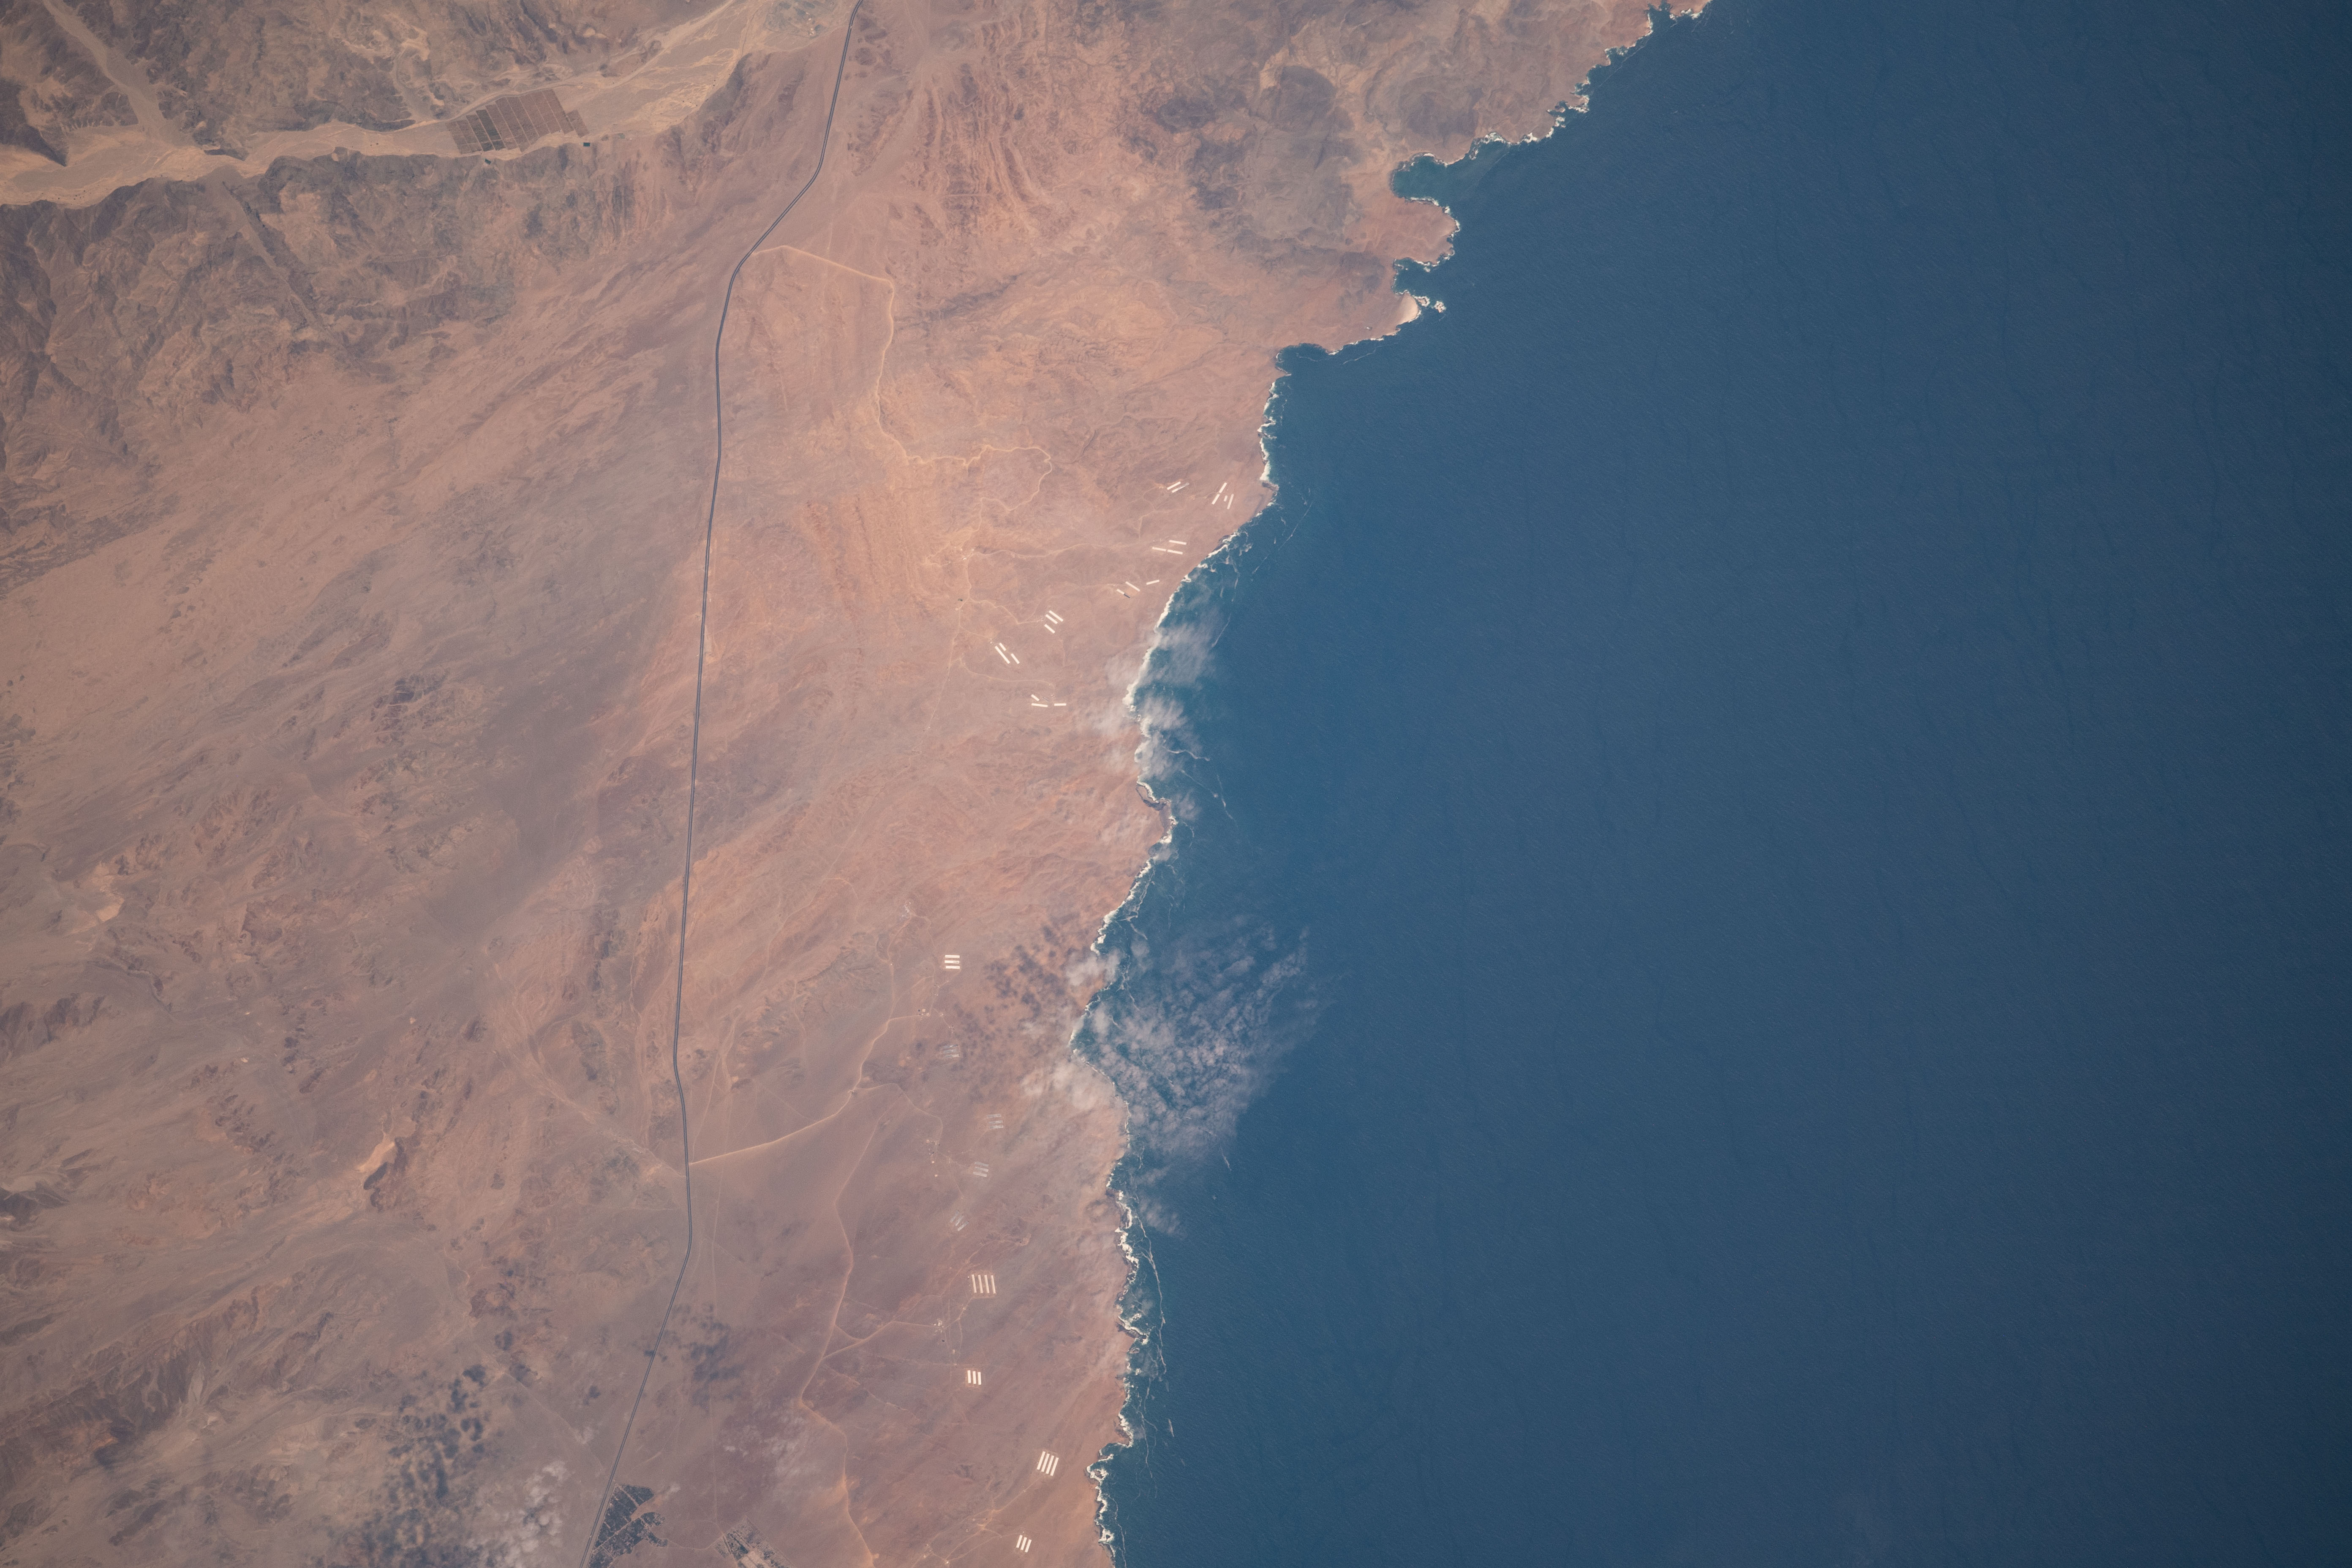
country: PERU
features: COASTLINE
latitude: -10.2
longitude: -78.1
